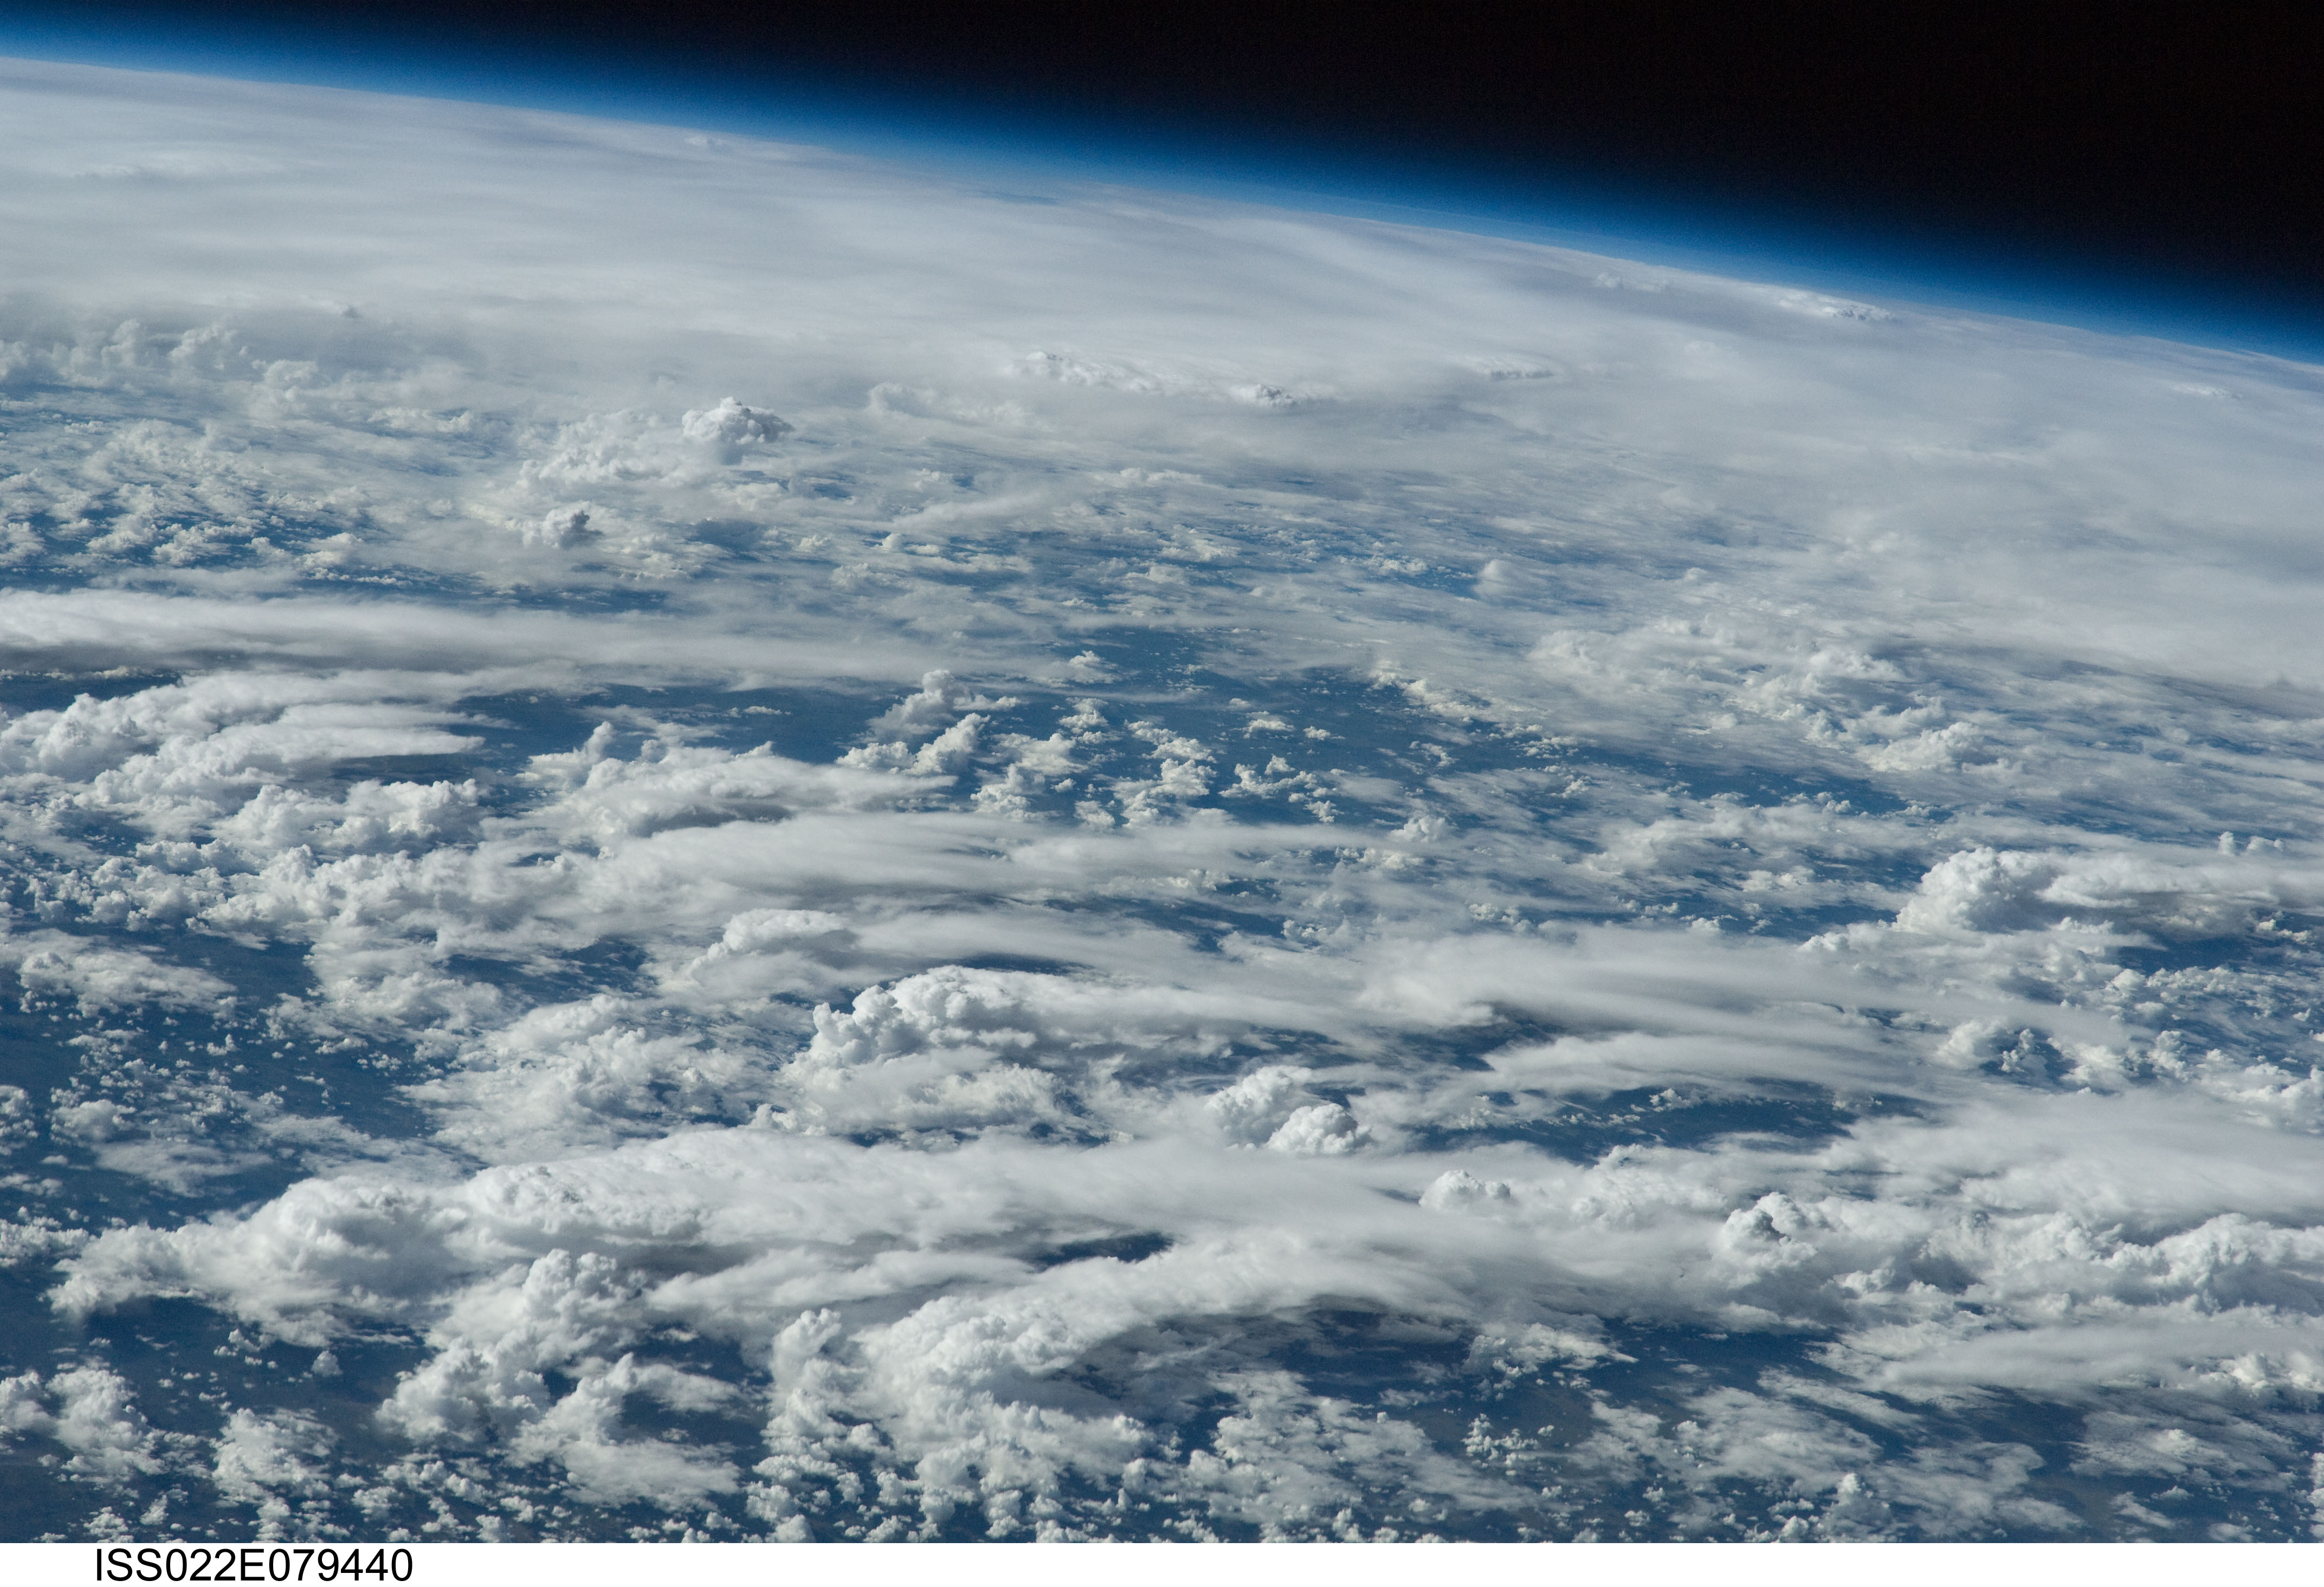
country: AFRICA
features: PAN-THUNDERSTORMS
